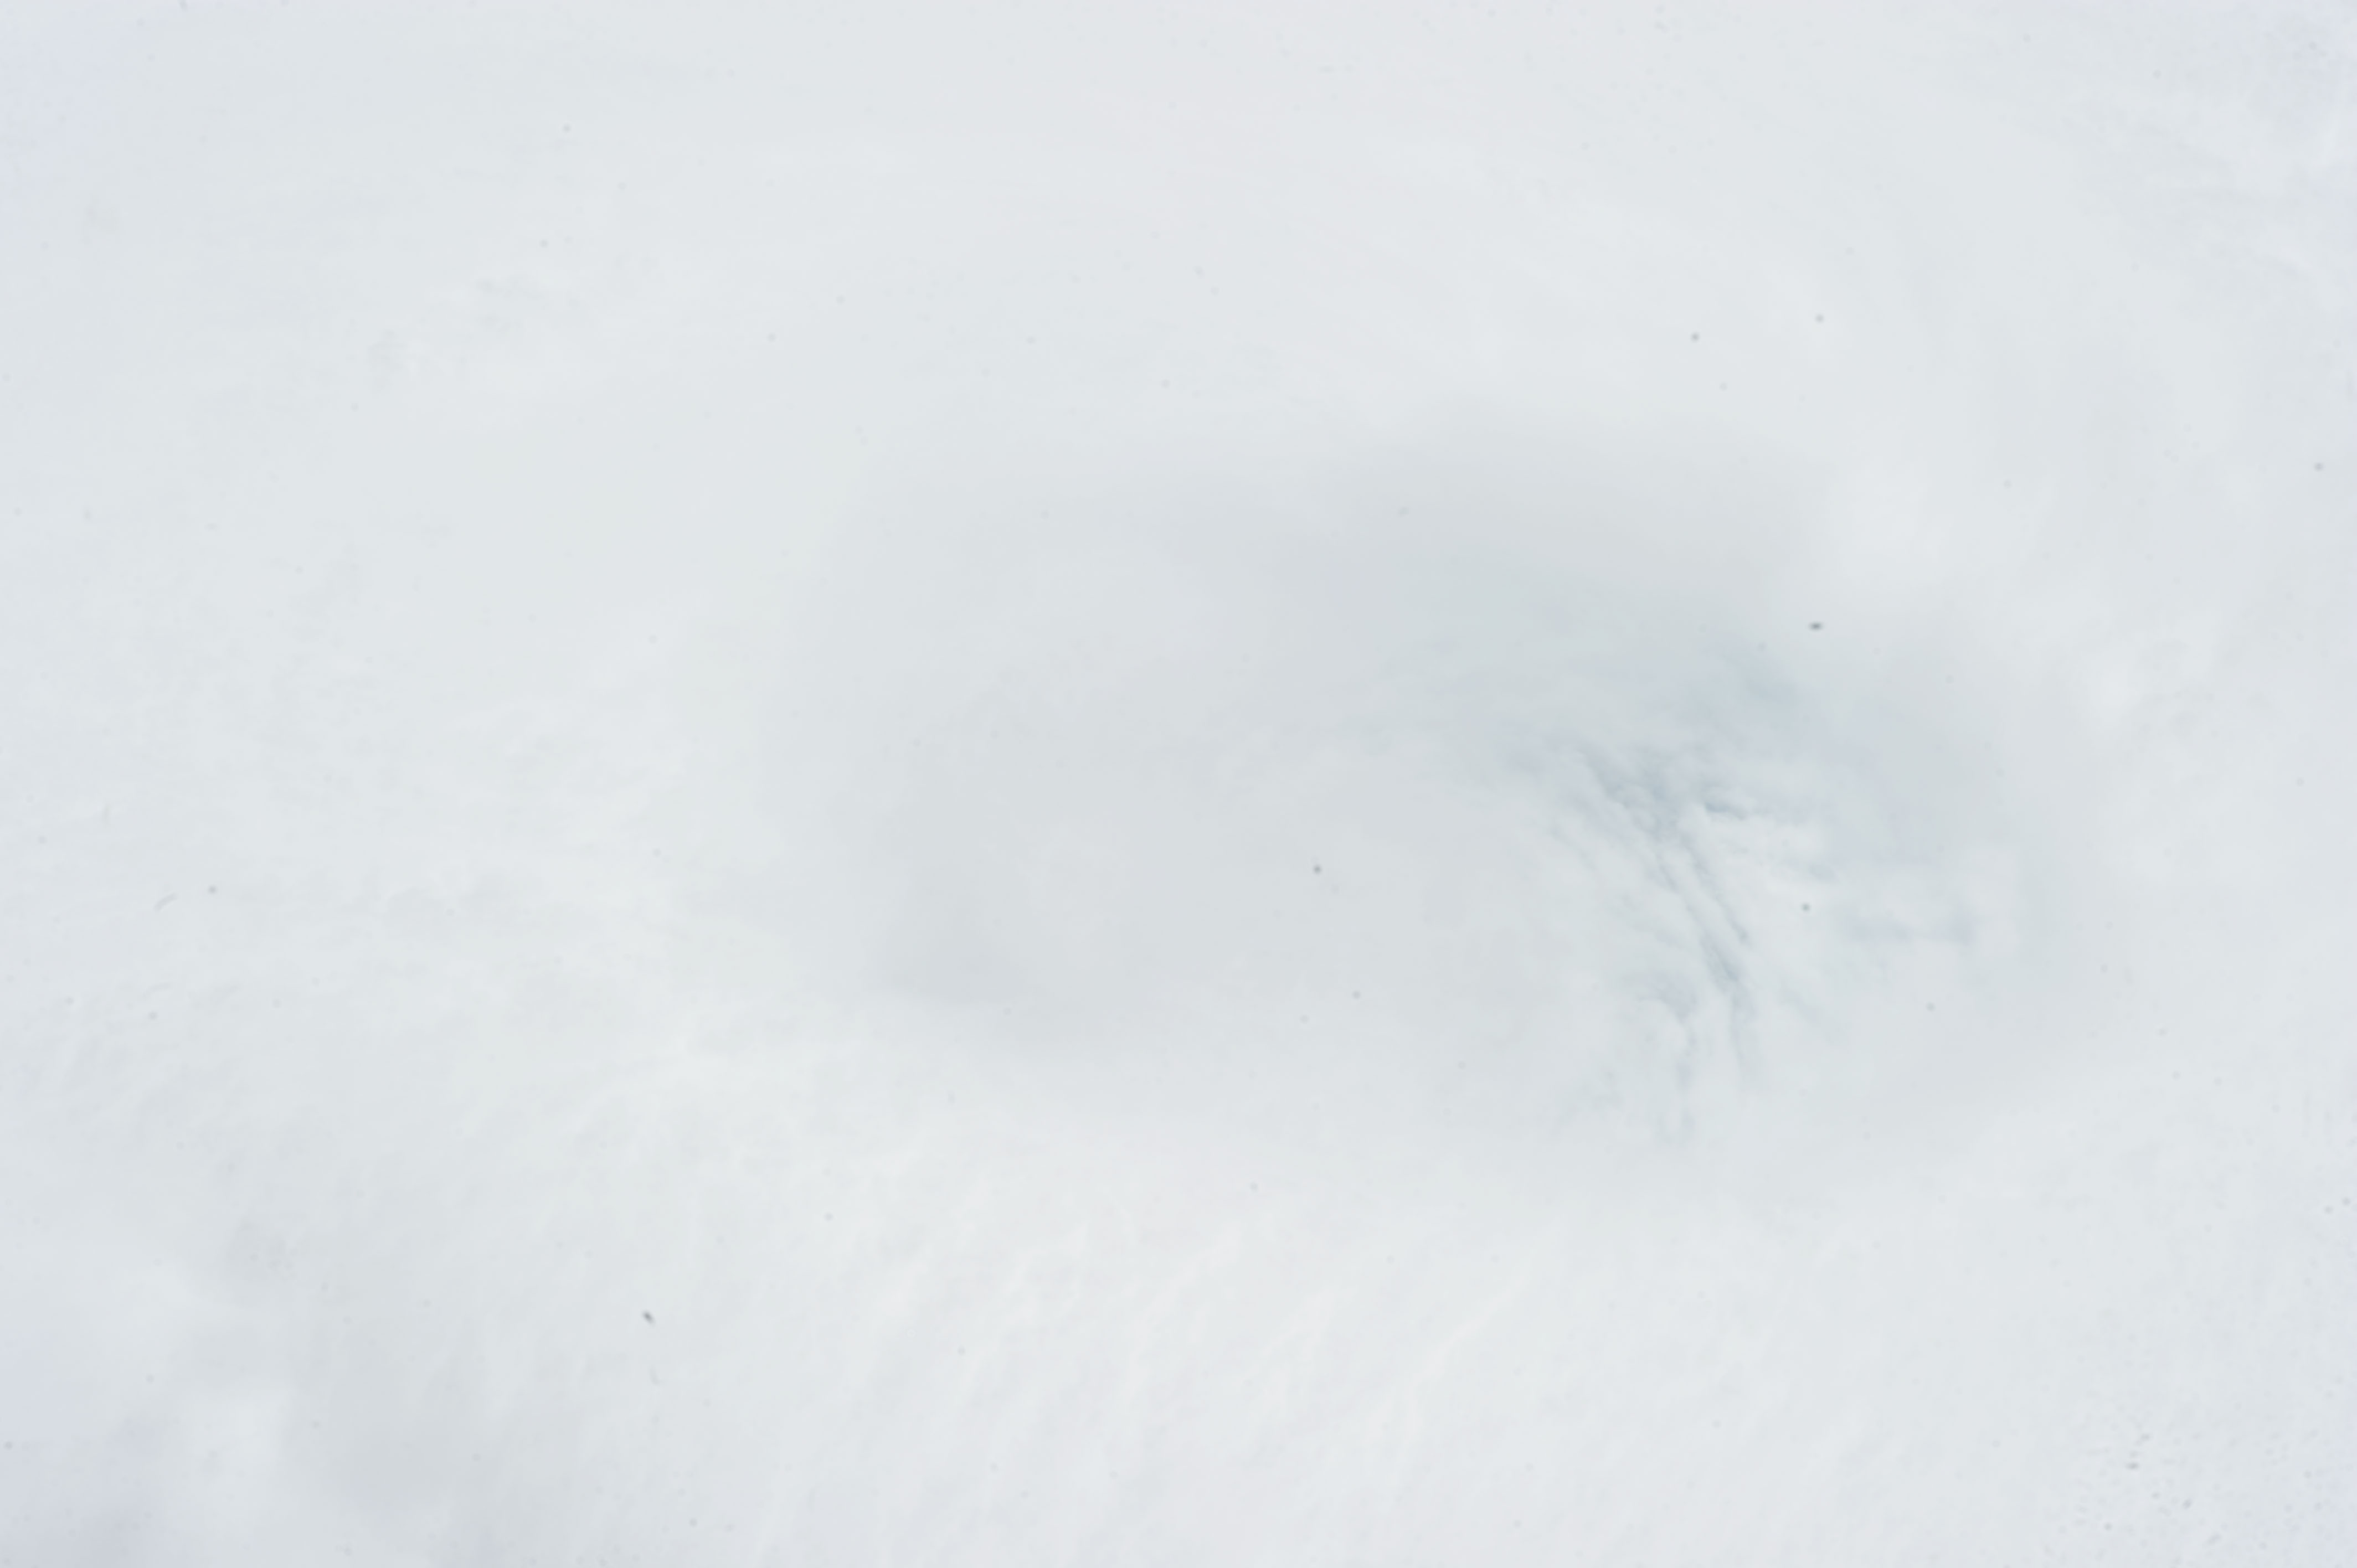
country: INDIAN OCEAN
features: TROPICAL CYCLONE AMARA, EYEWALL
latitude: -18.3
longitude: 65.3
